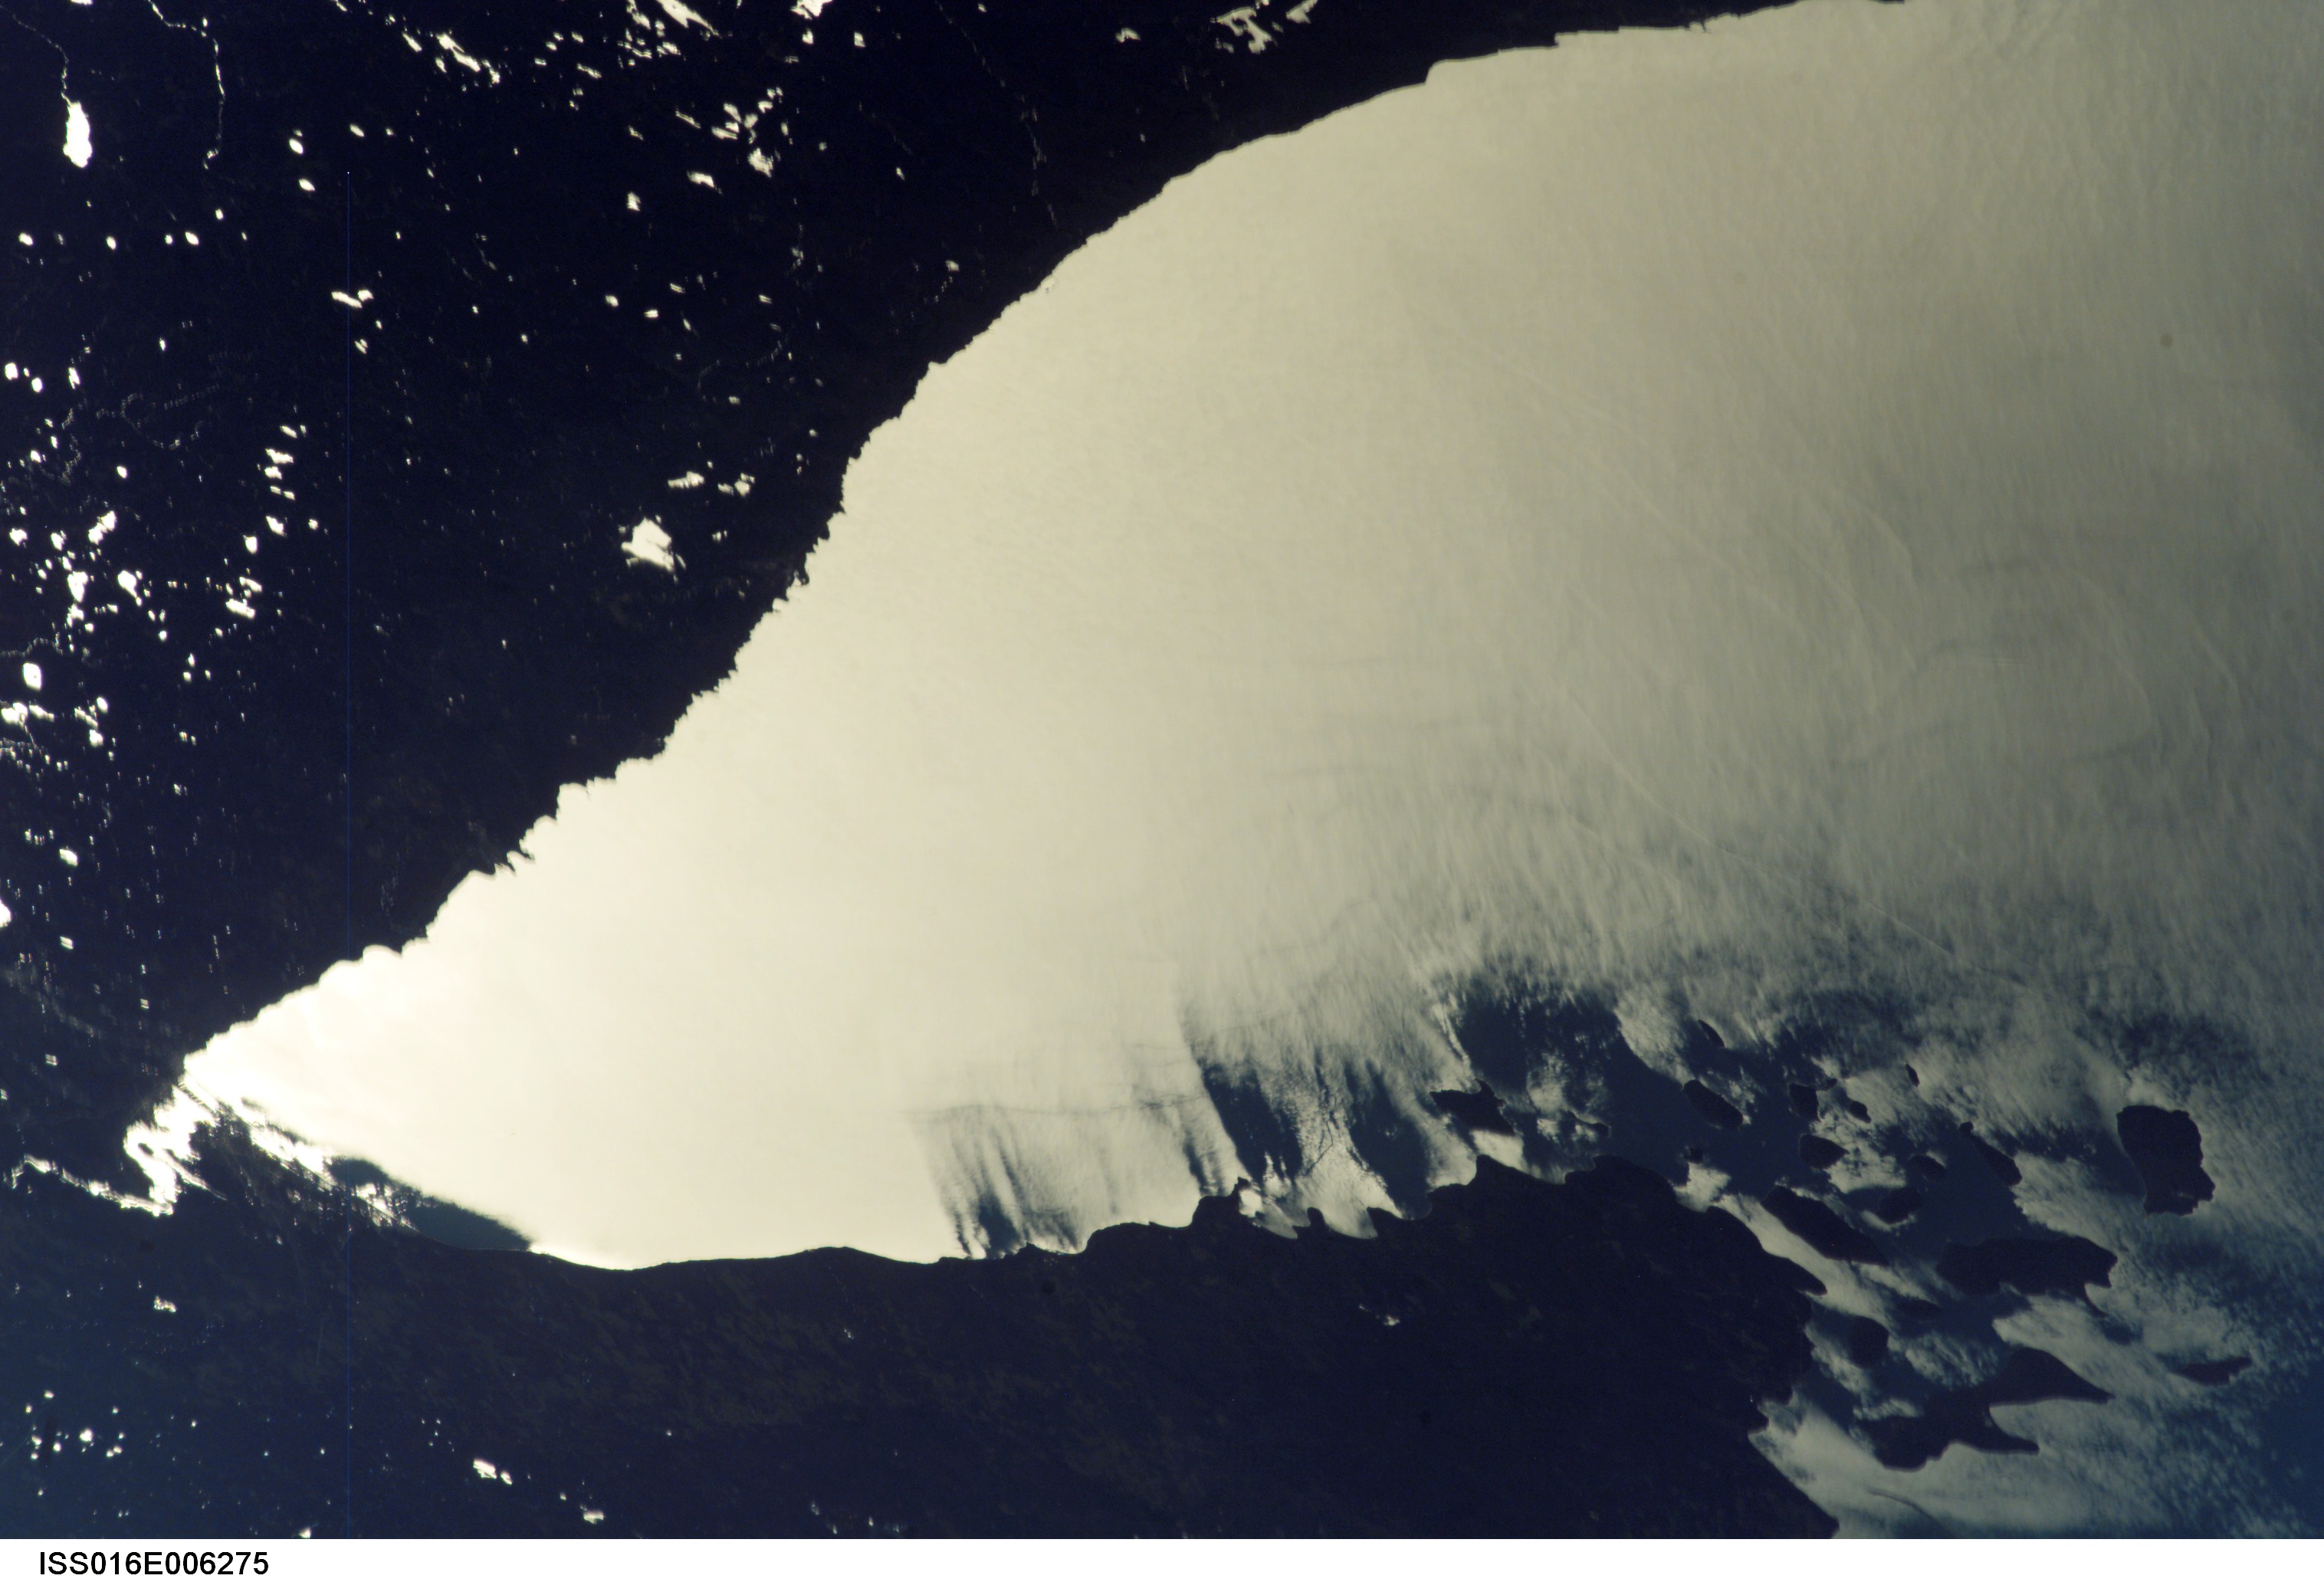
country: USA-MINNESOTA
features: LAKE SUPERIOR, DULUTH, SUNGLINT
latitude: 47.1
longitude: -91.1
